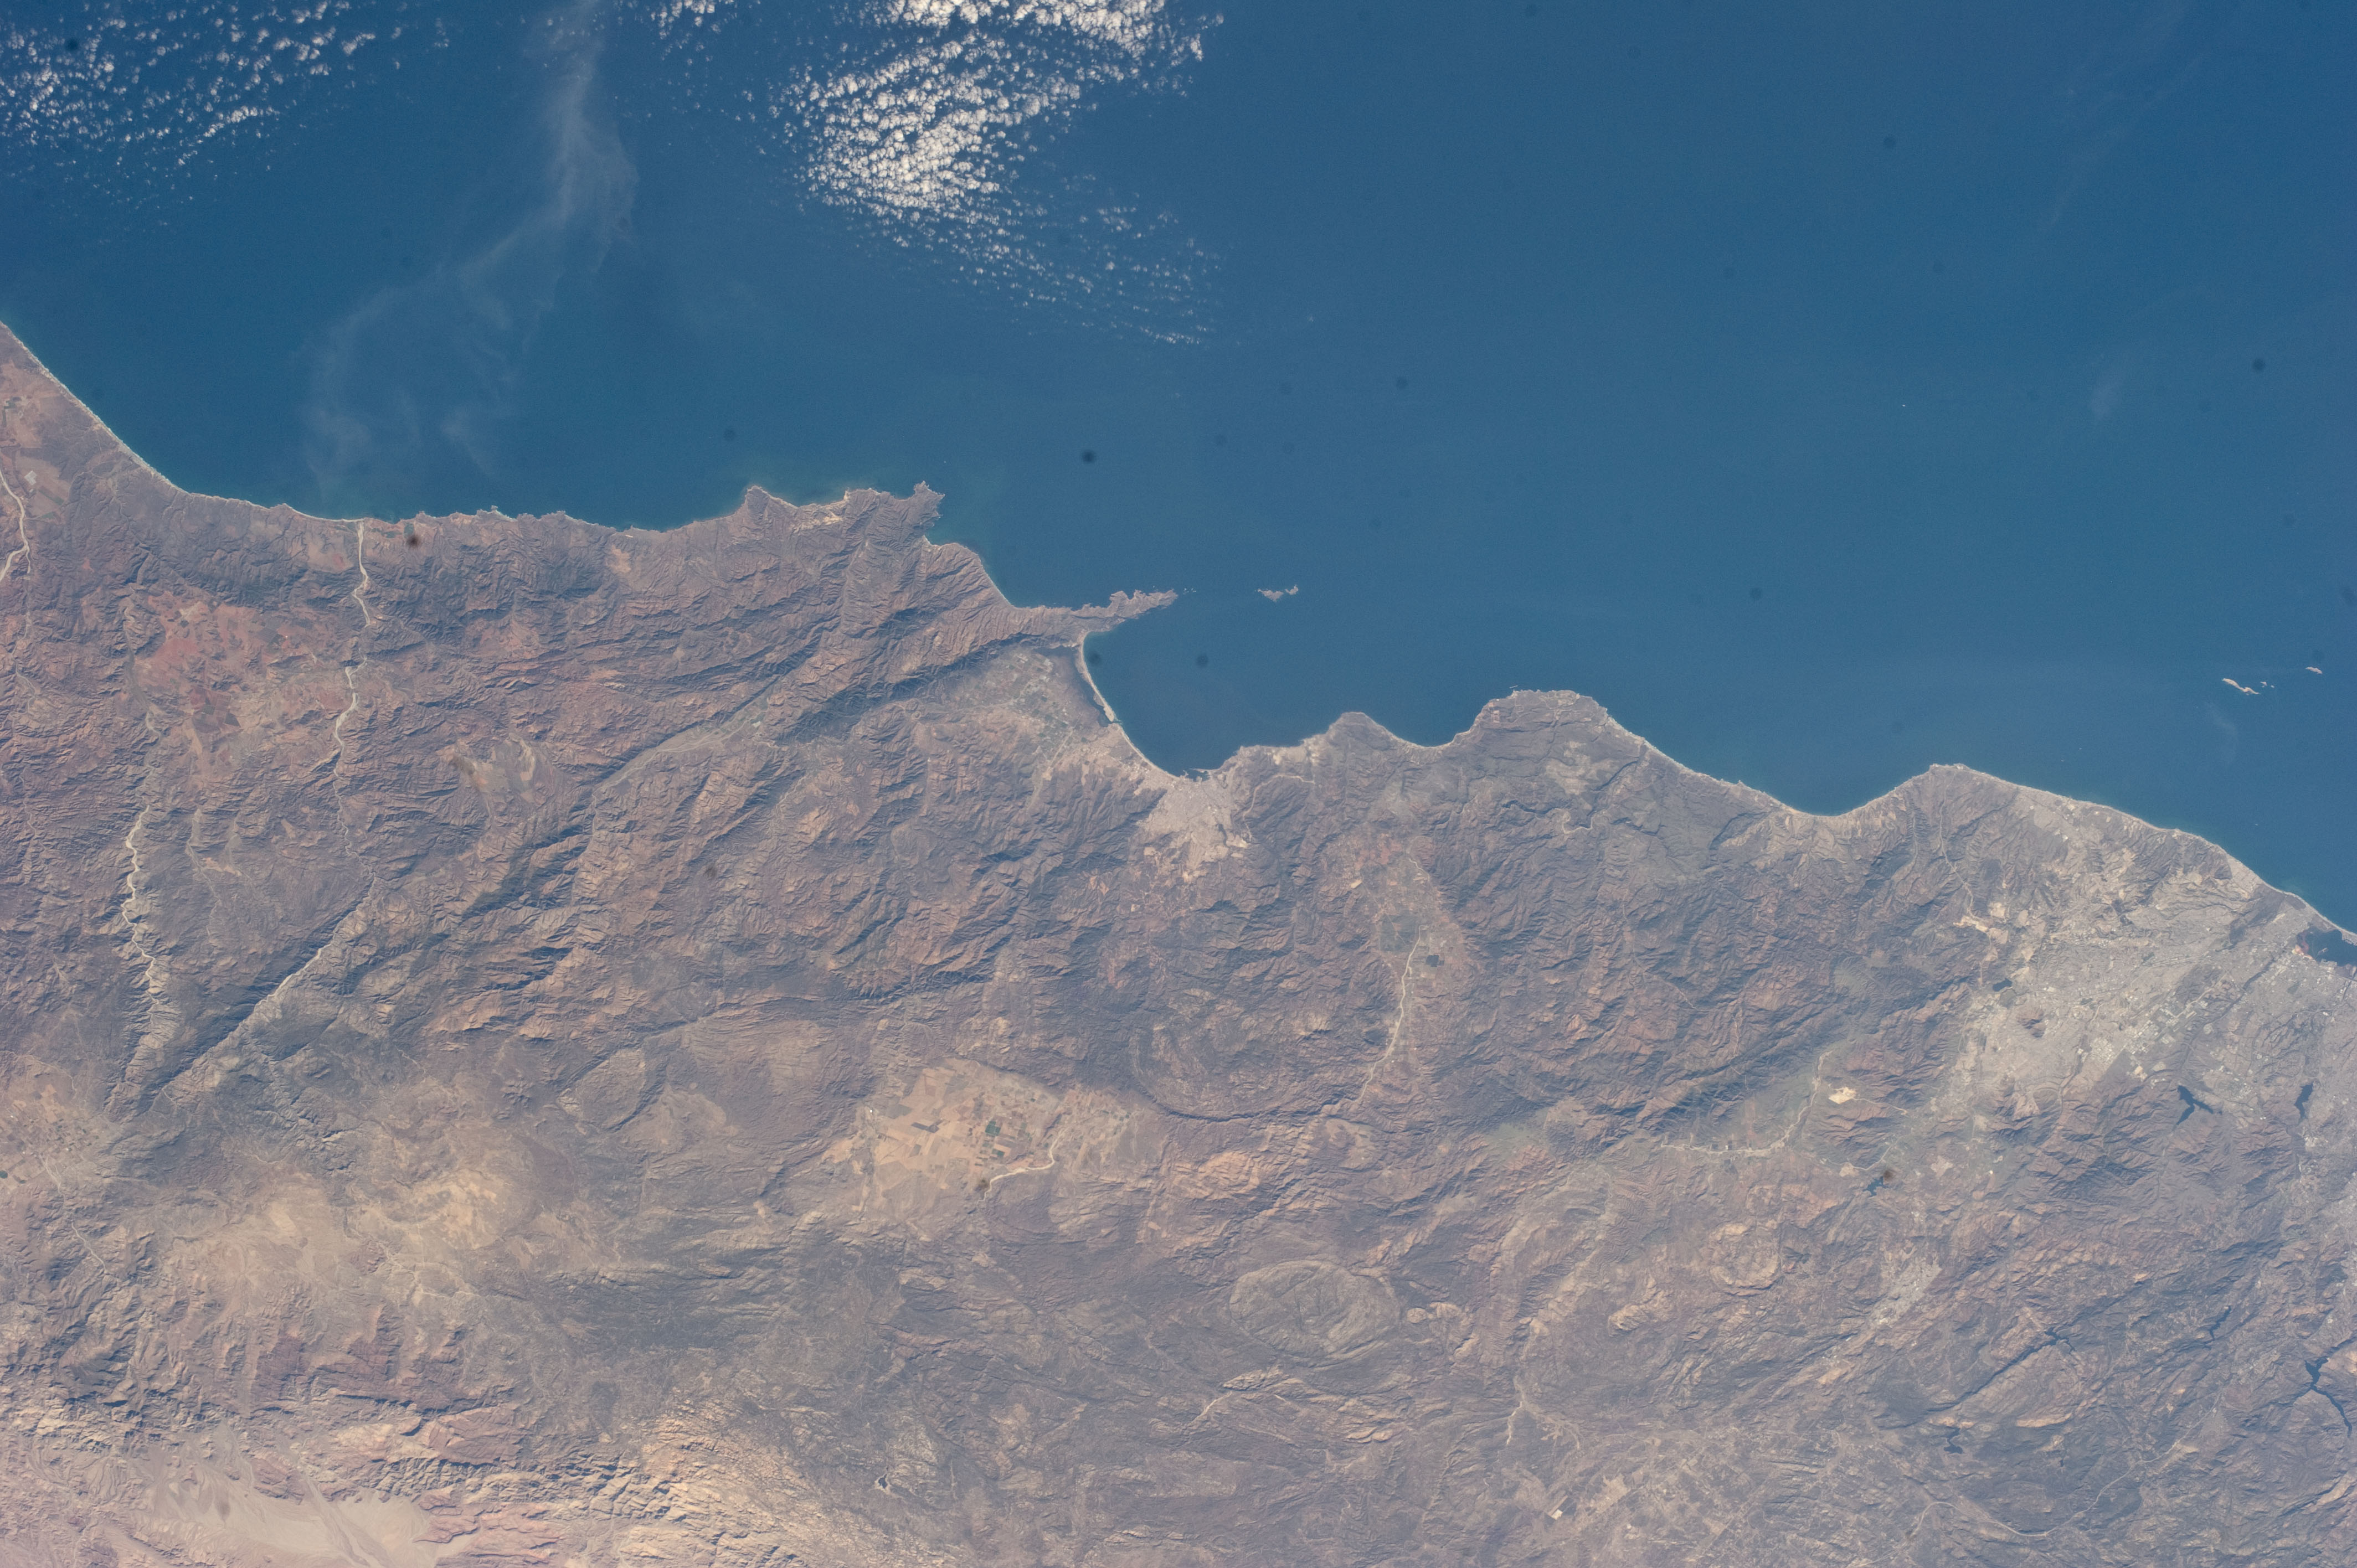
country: MEXICO
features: ENSENADA, PUNTA BANDA, PACIFIC OCEAN
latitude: 32.0
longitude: -116.5
